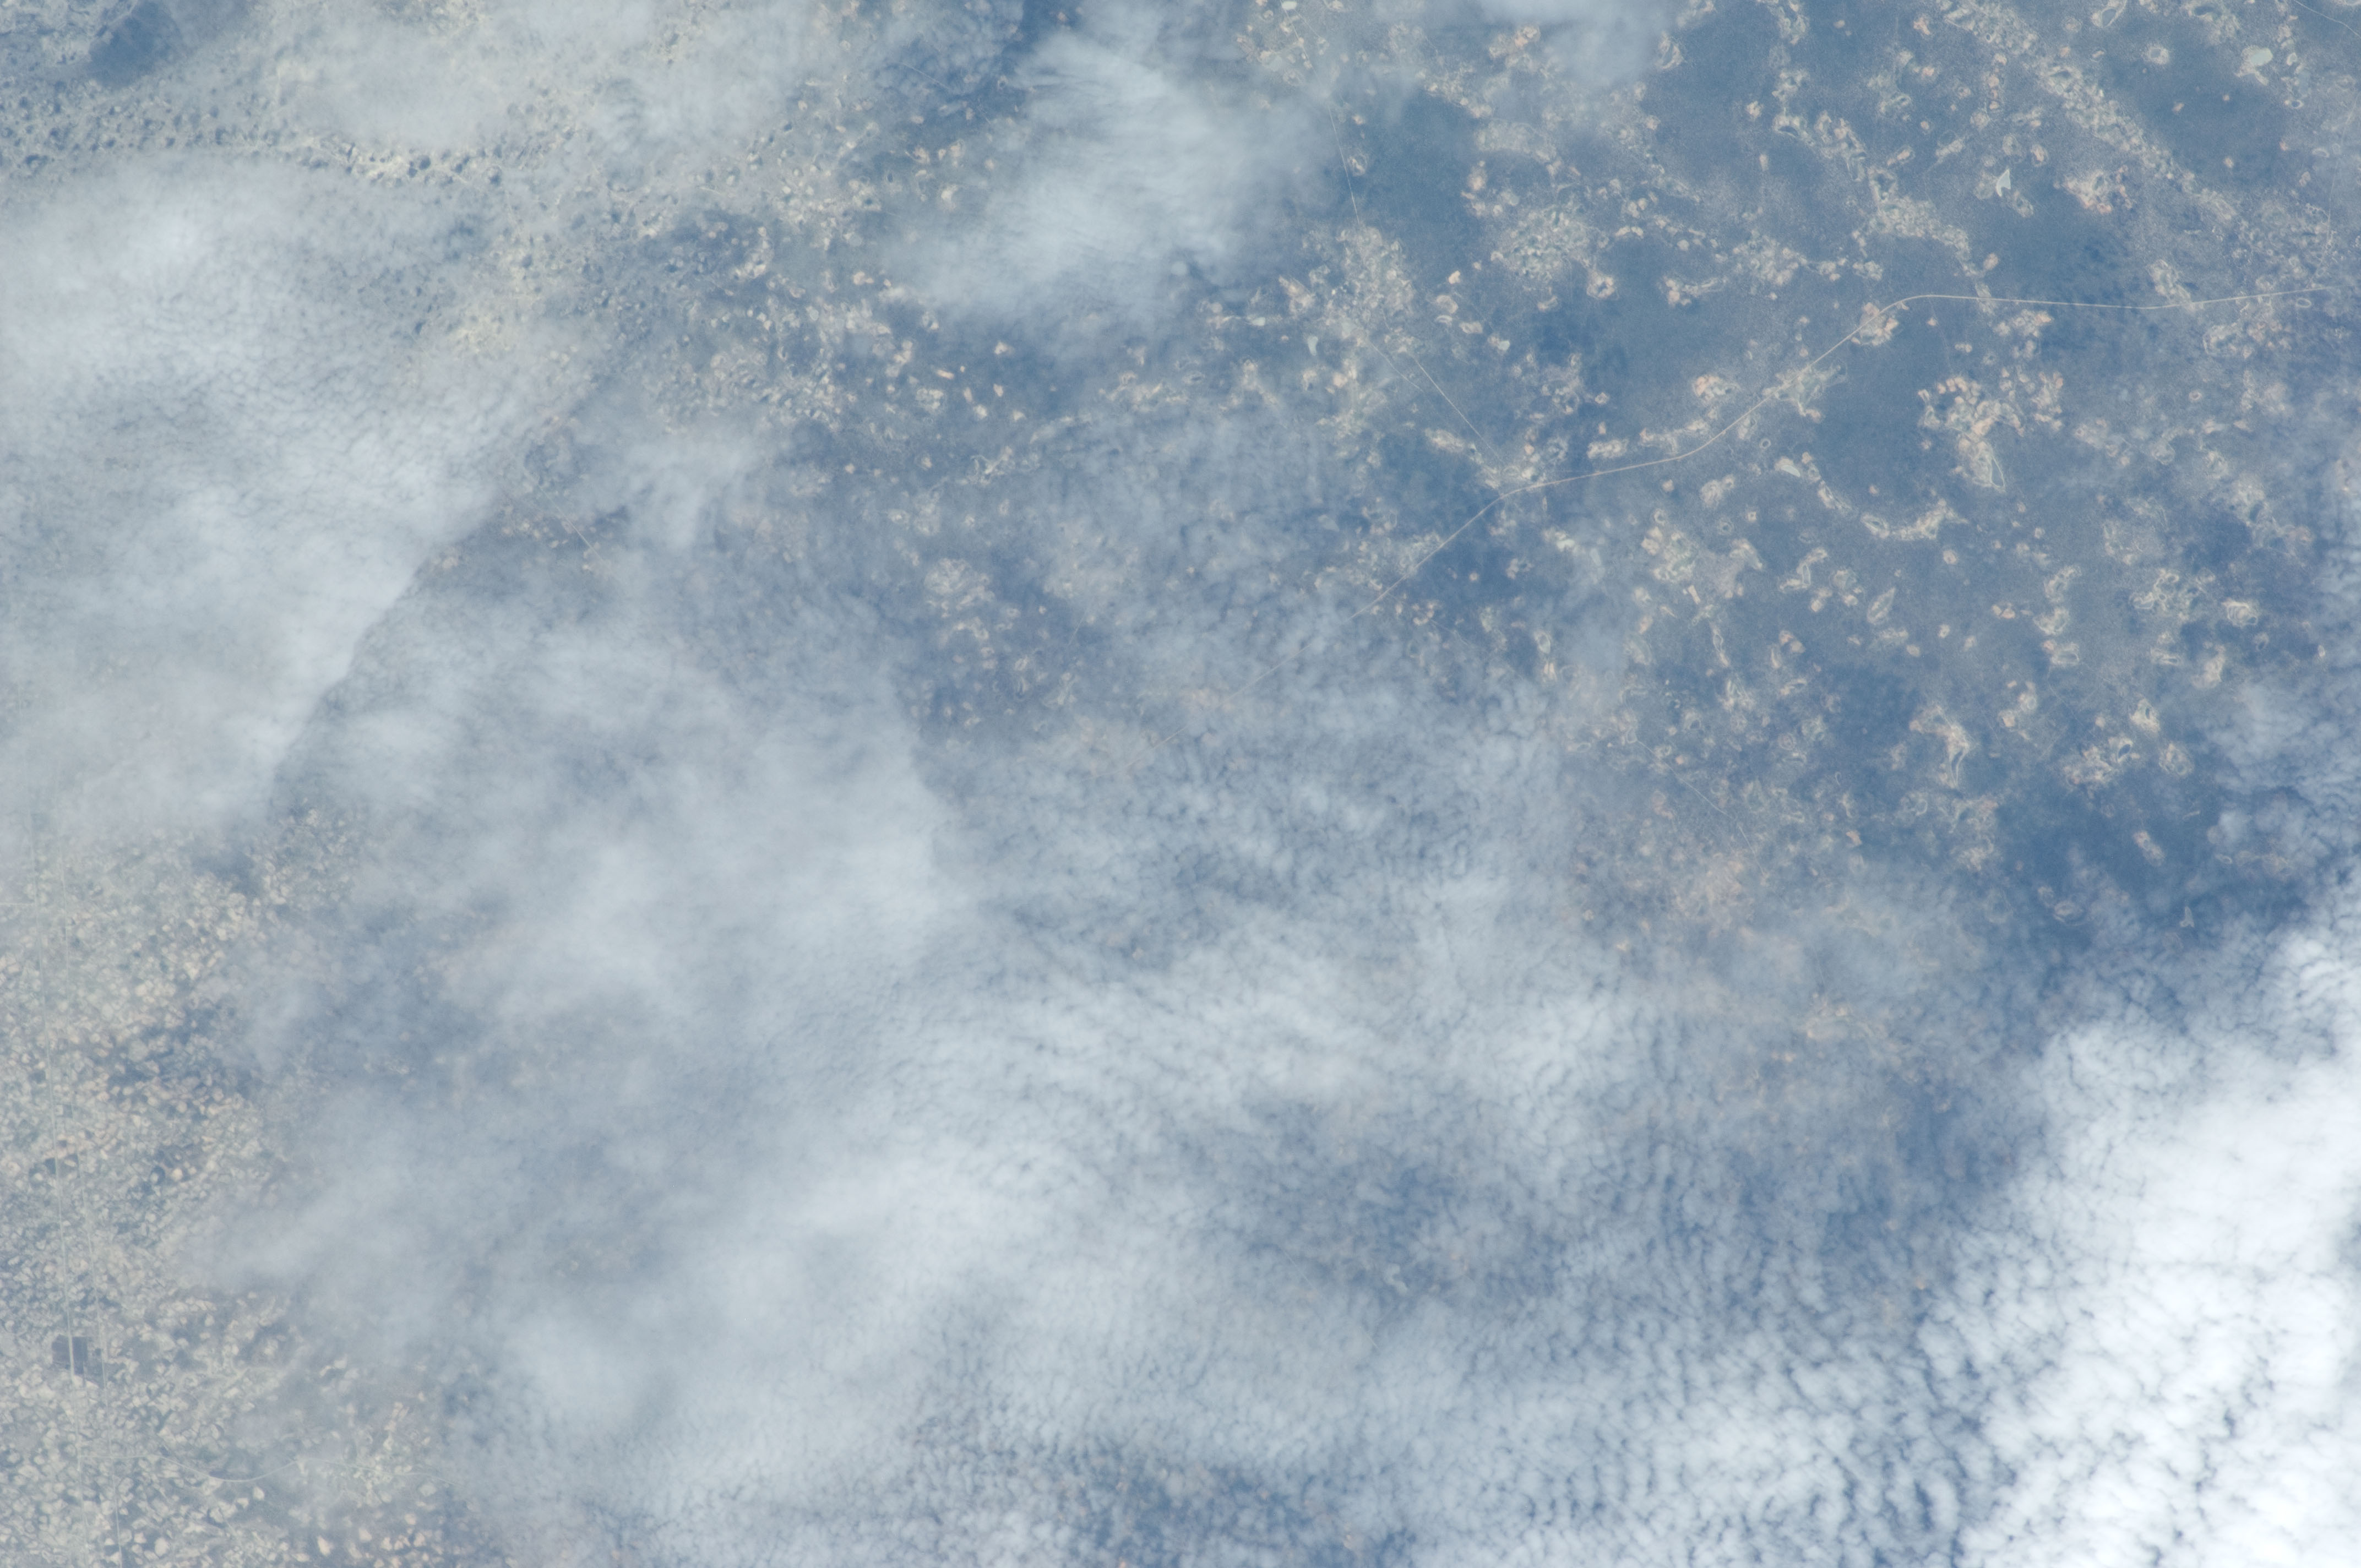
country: NAMIBIA
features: OWAMBO PLAINS, SMALL FARMS, ROADS
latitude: -17.9
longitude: 16.4
